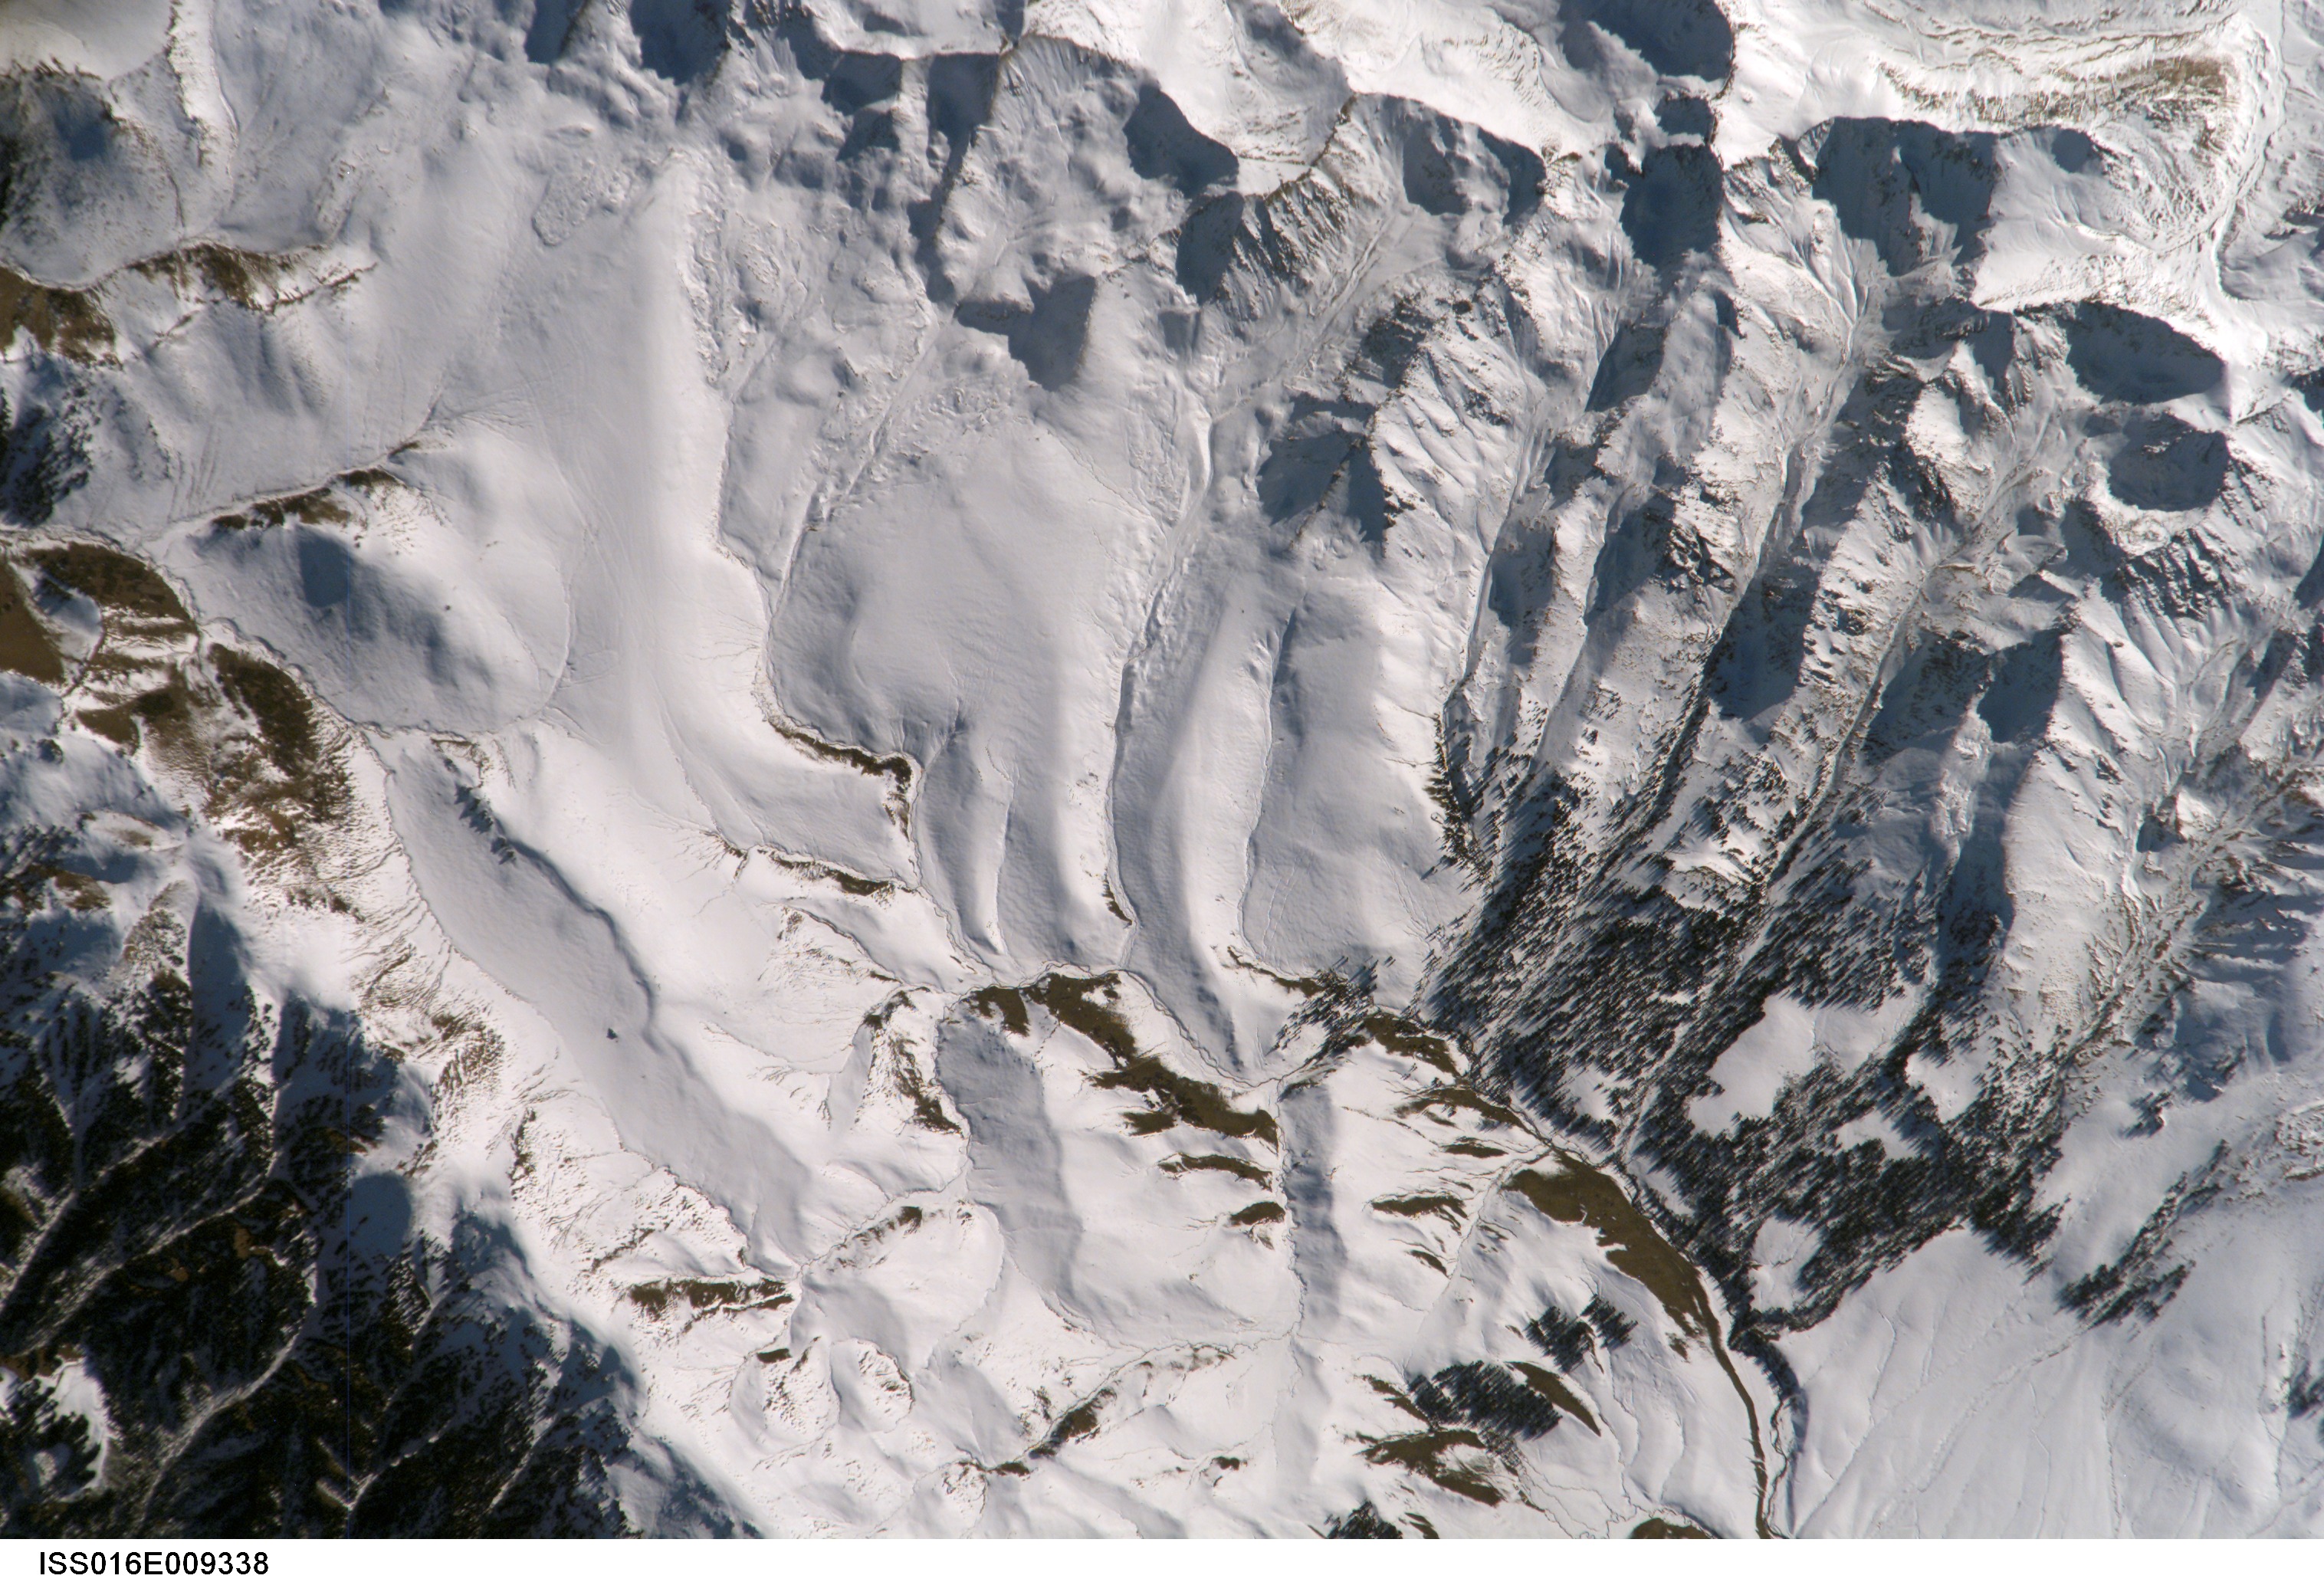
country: CHINA
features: TIAN SHAN MTS., KUNES R., SNOW
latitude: 43.2
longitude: 84.2
